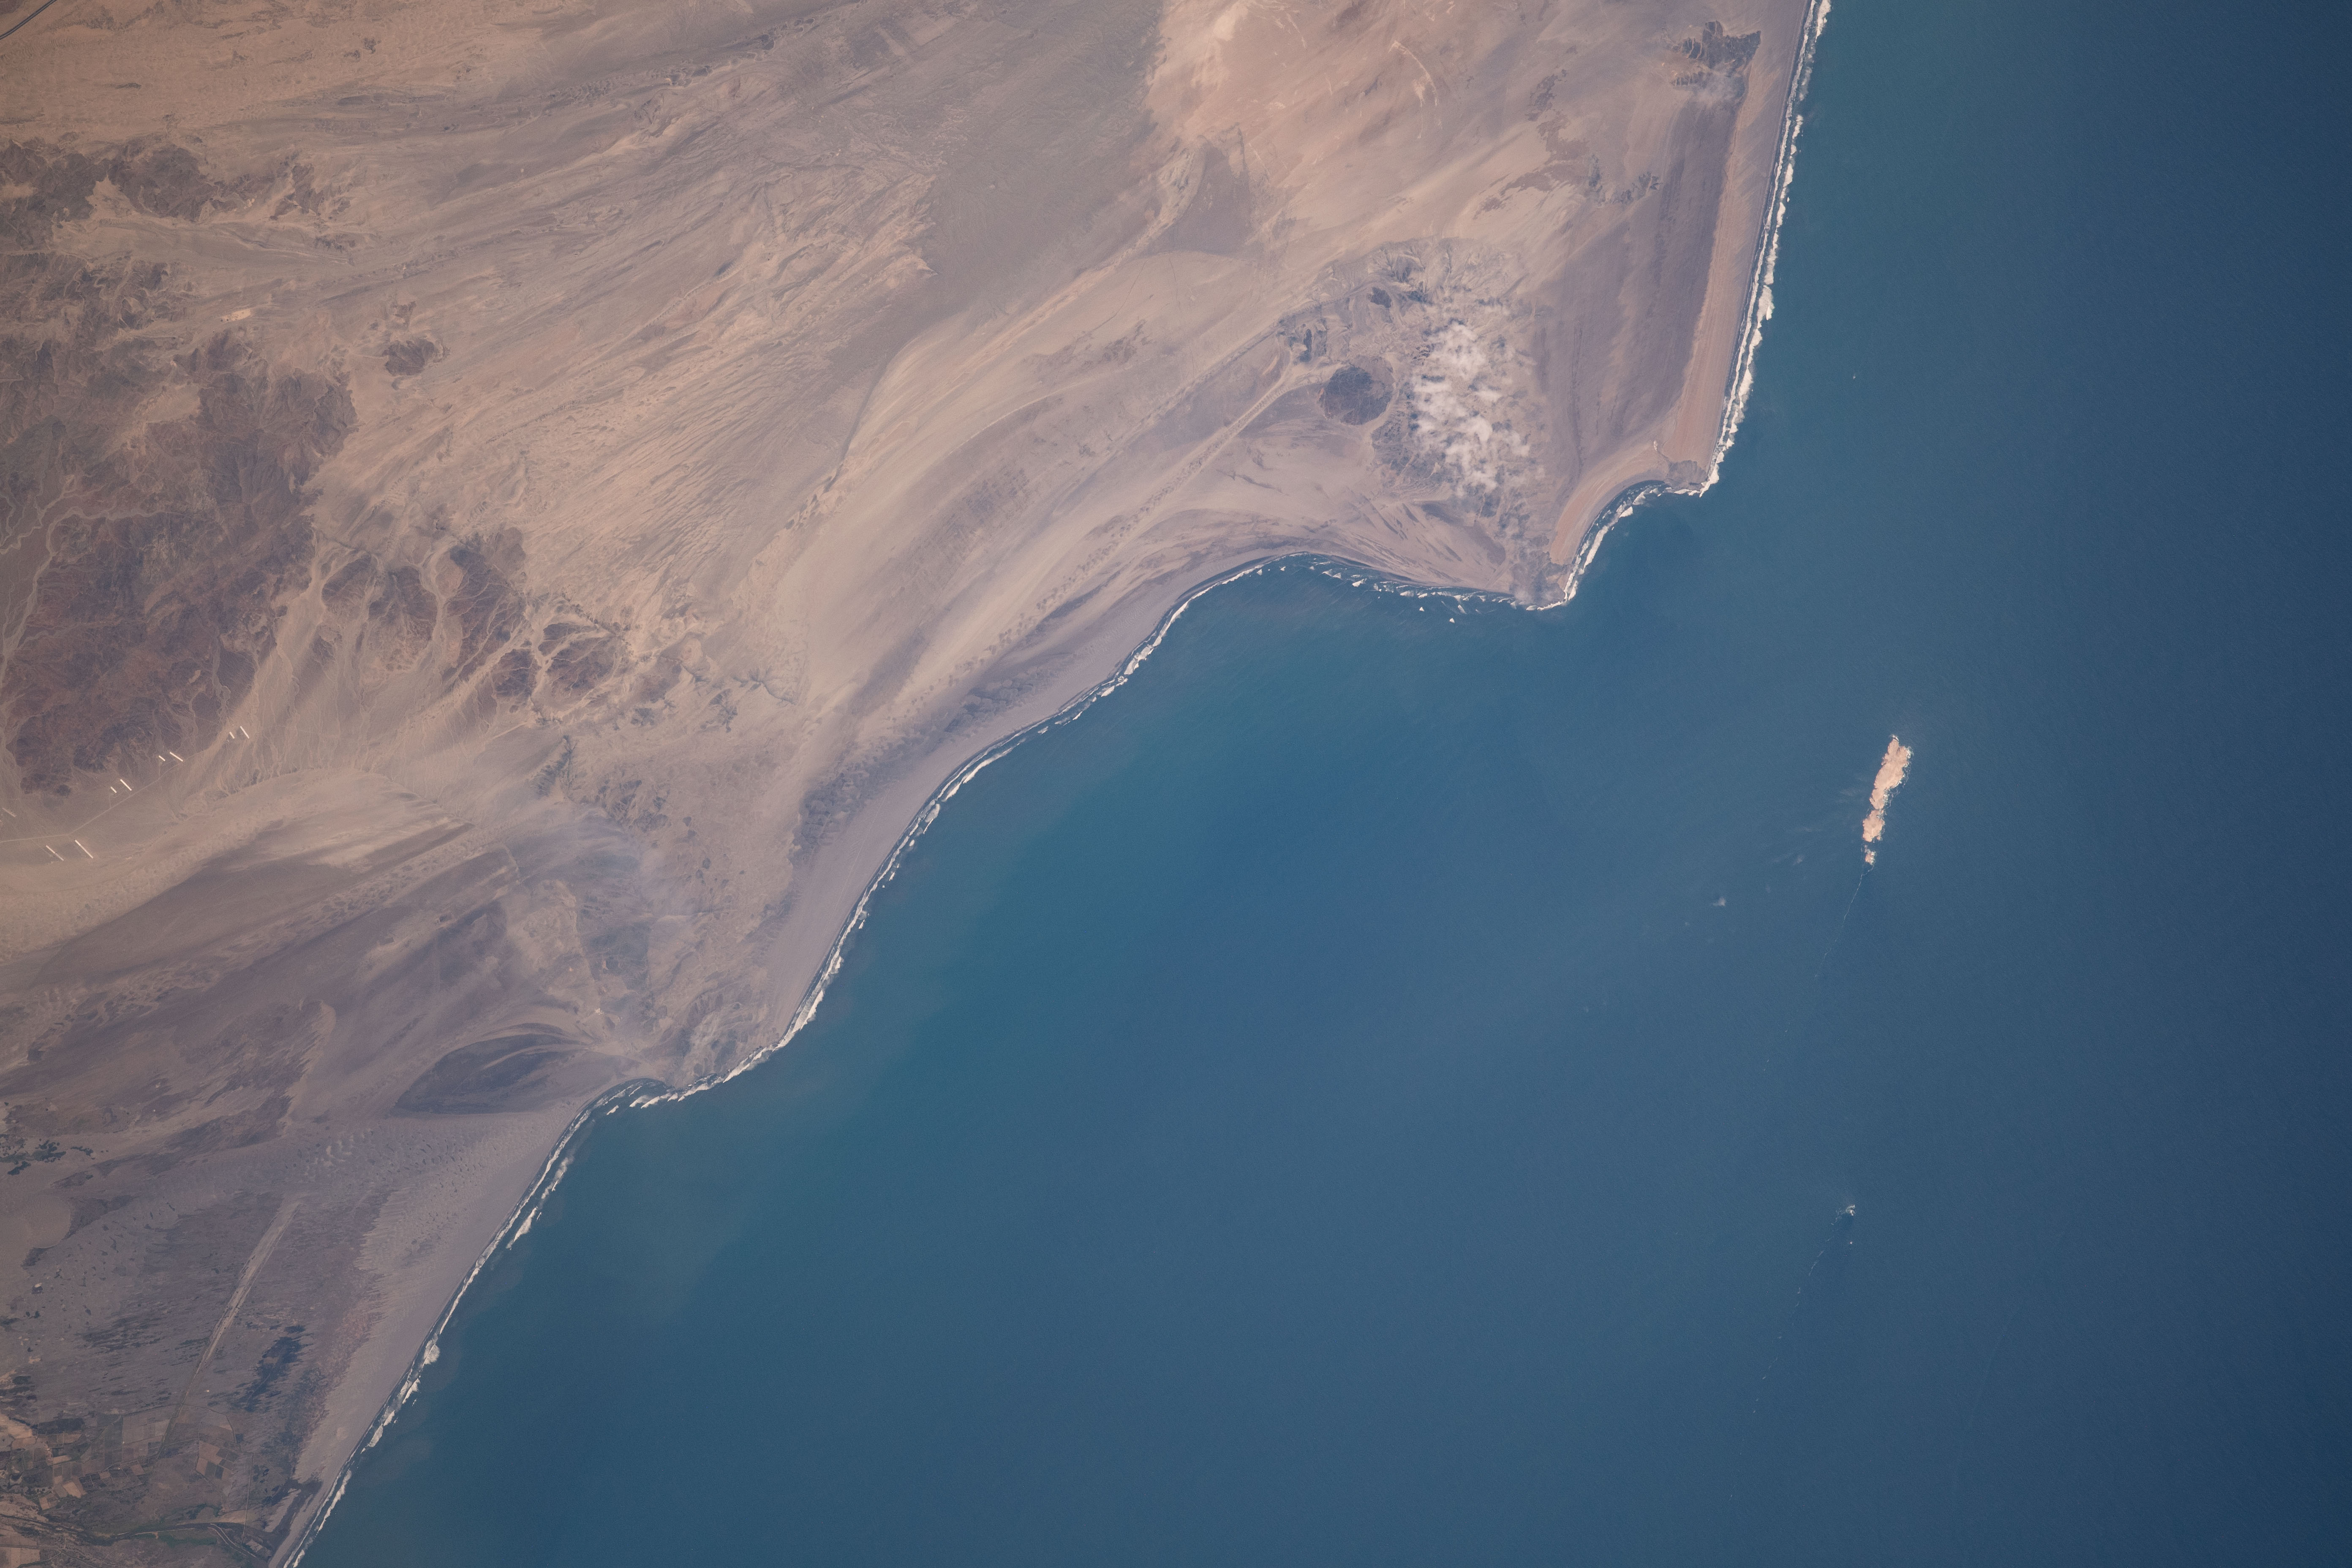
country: PERU
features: COASTLINE
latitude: -8.7
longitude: -78.8
